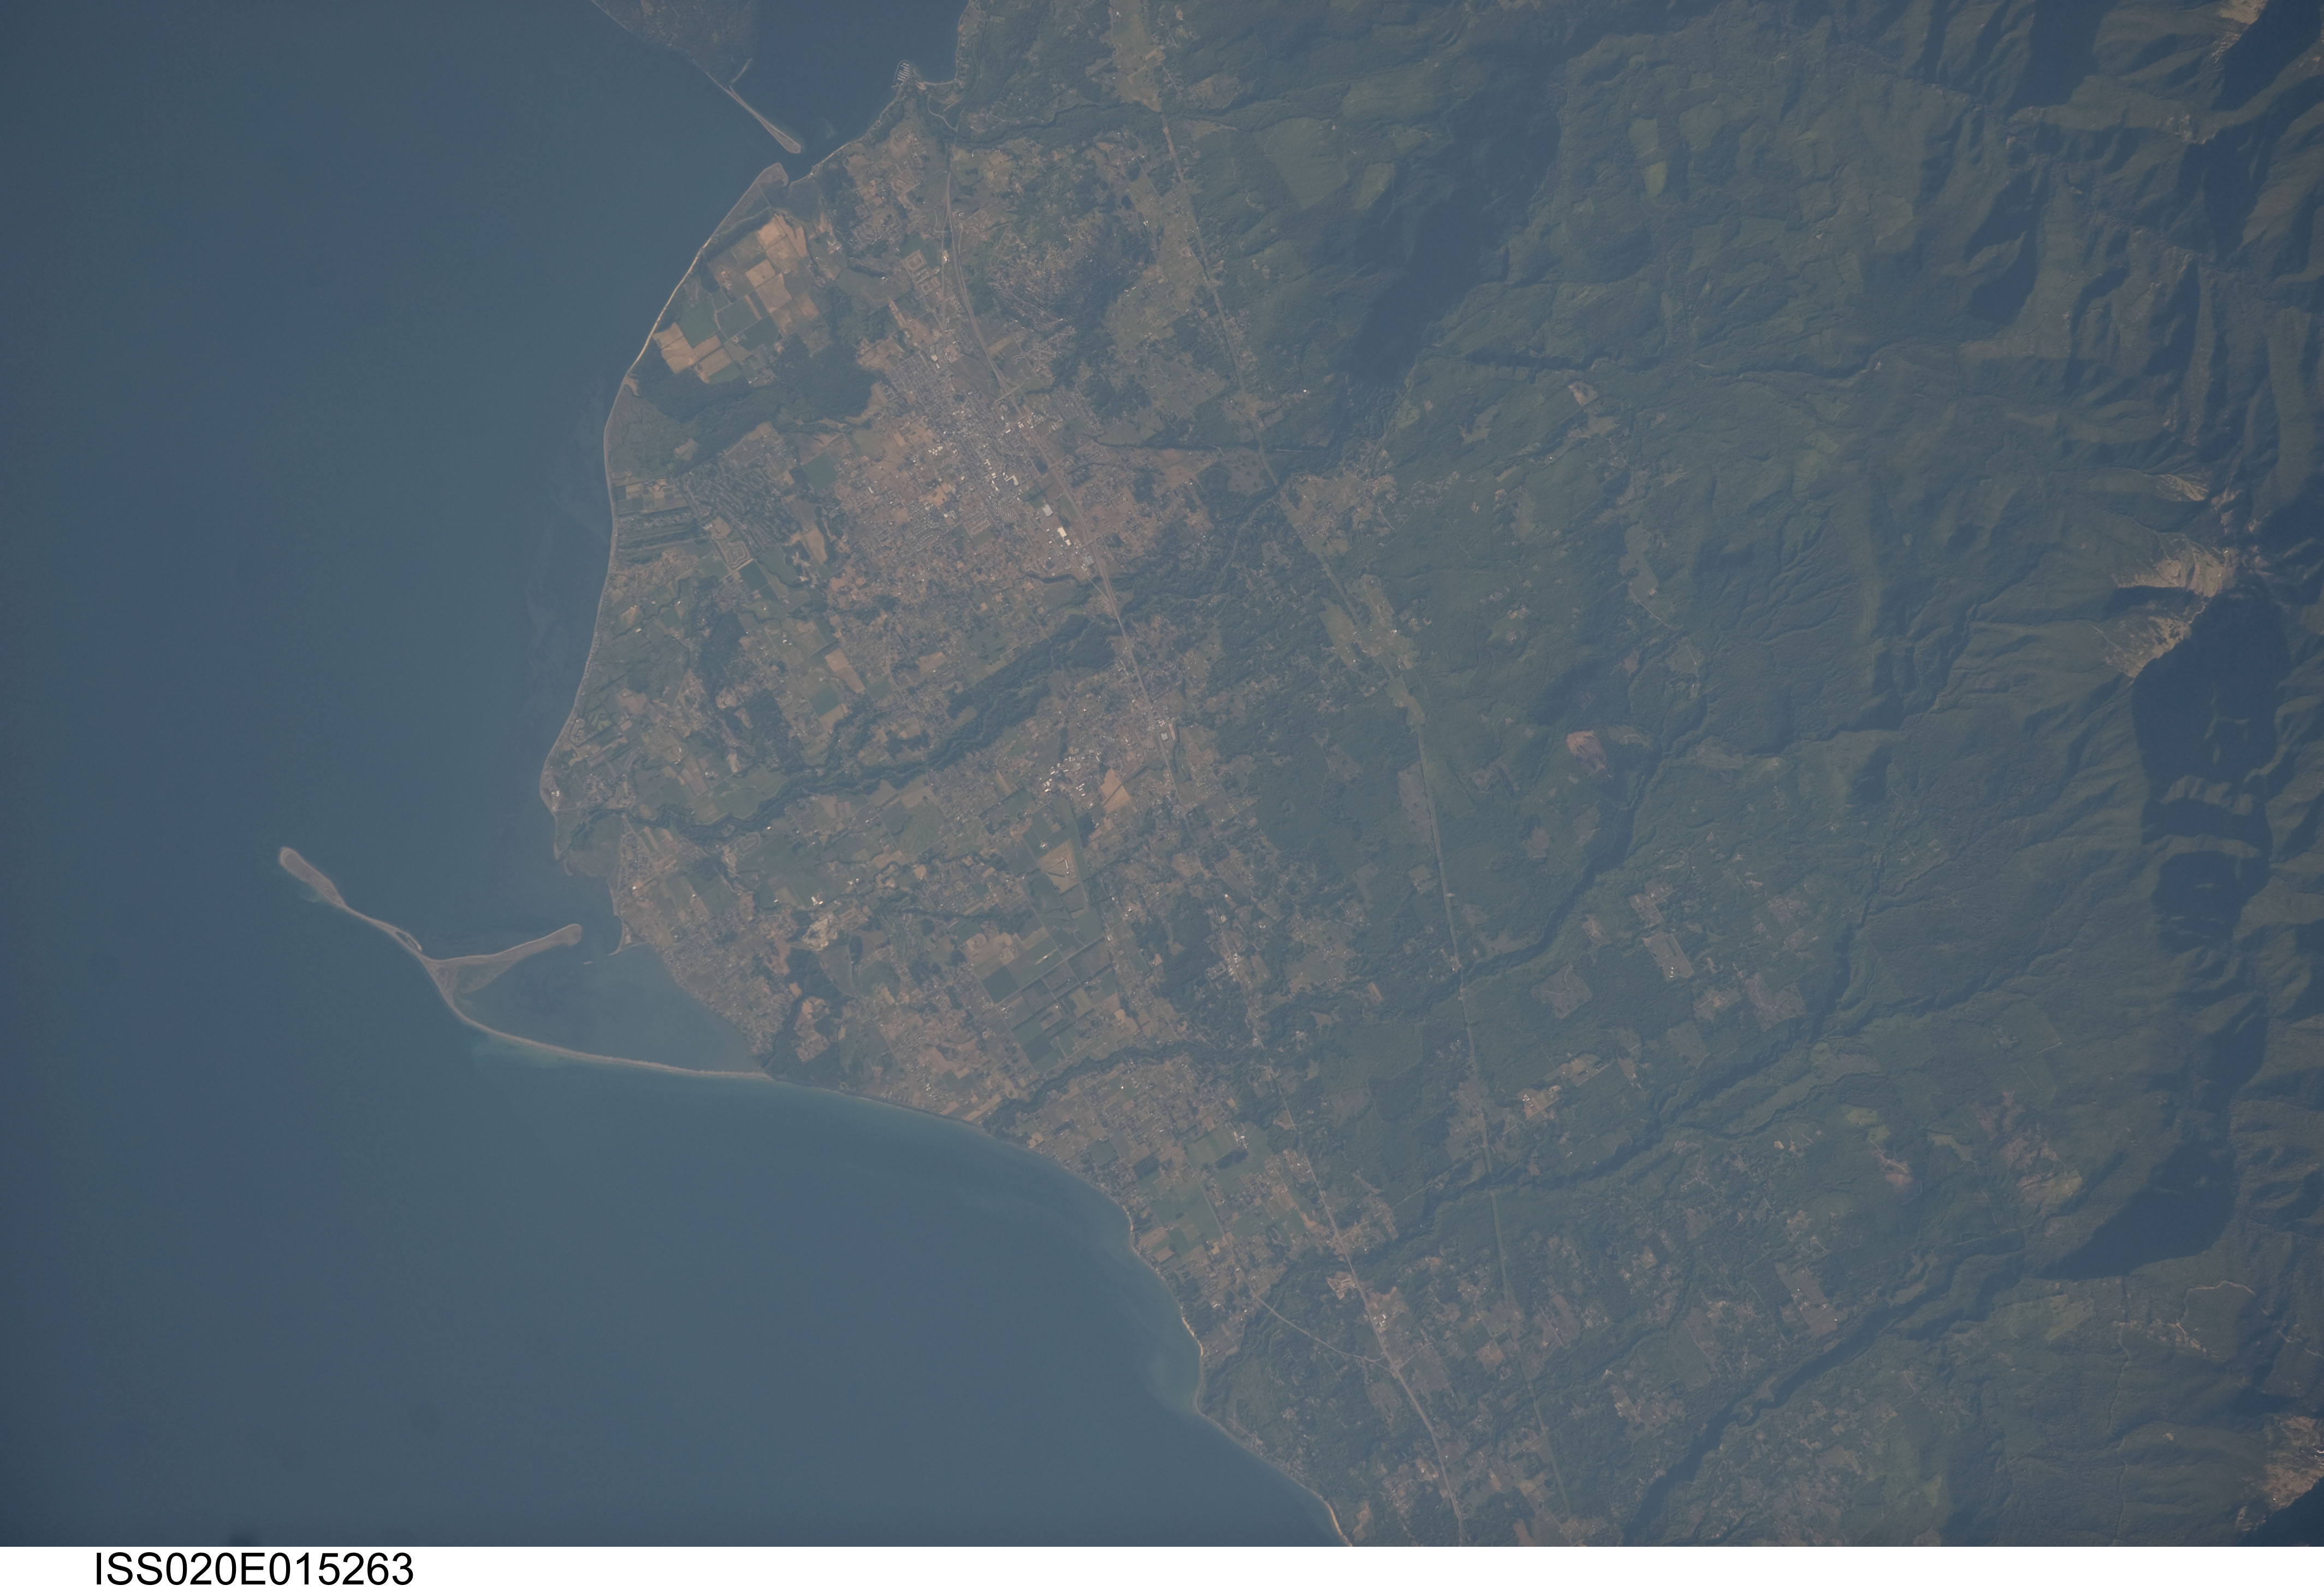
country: USA-WASHINGTON
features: SEQUIM VALLEY AIRPORT,DUNGENESS BAY,SEQUIM BAY,SEQUIM WA,CARLSBORG WA
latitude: 48.1
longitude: -123.2
